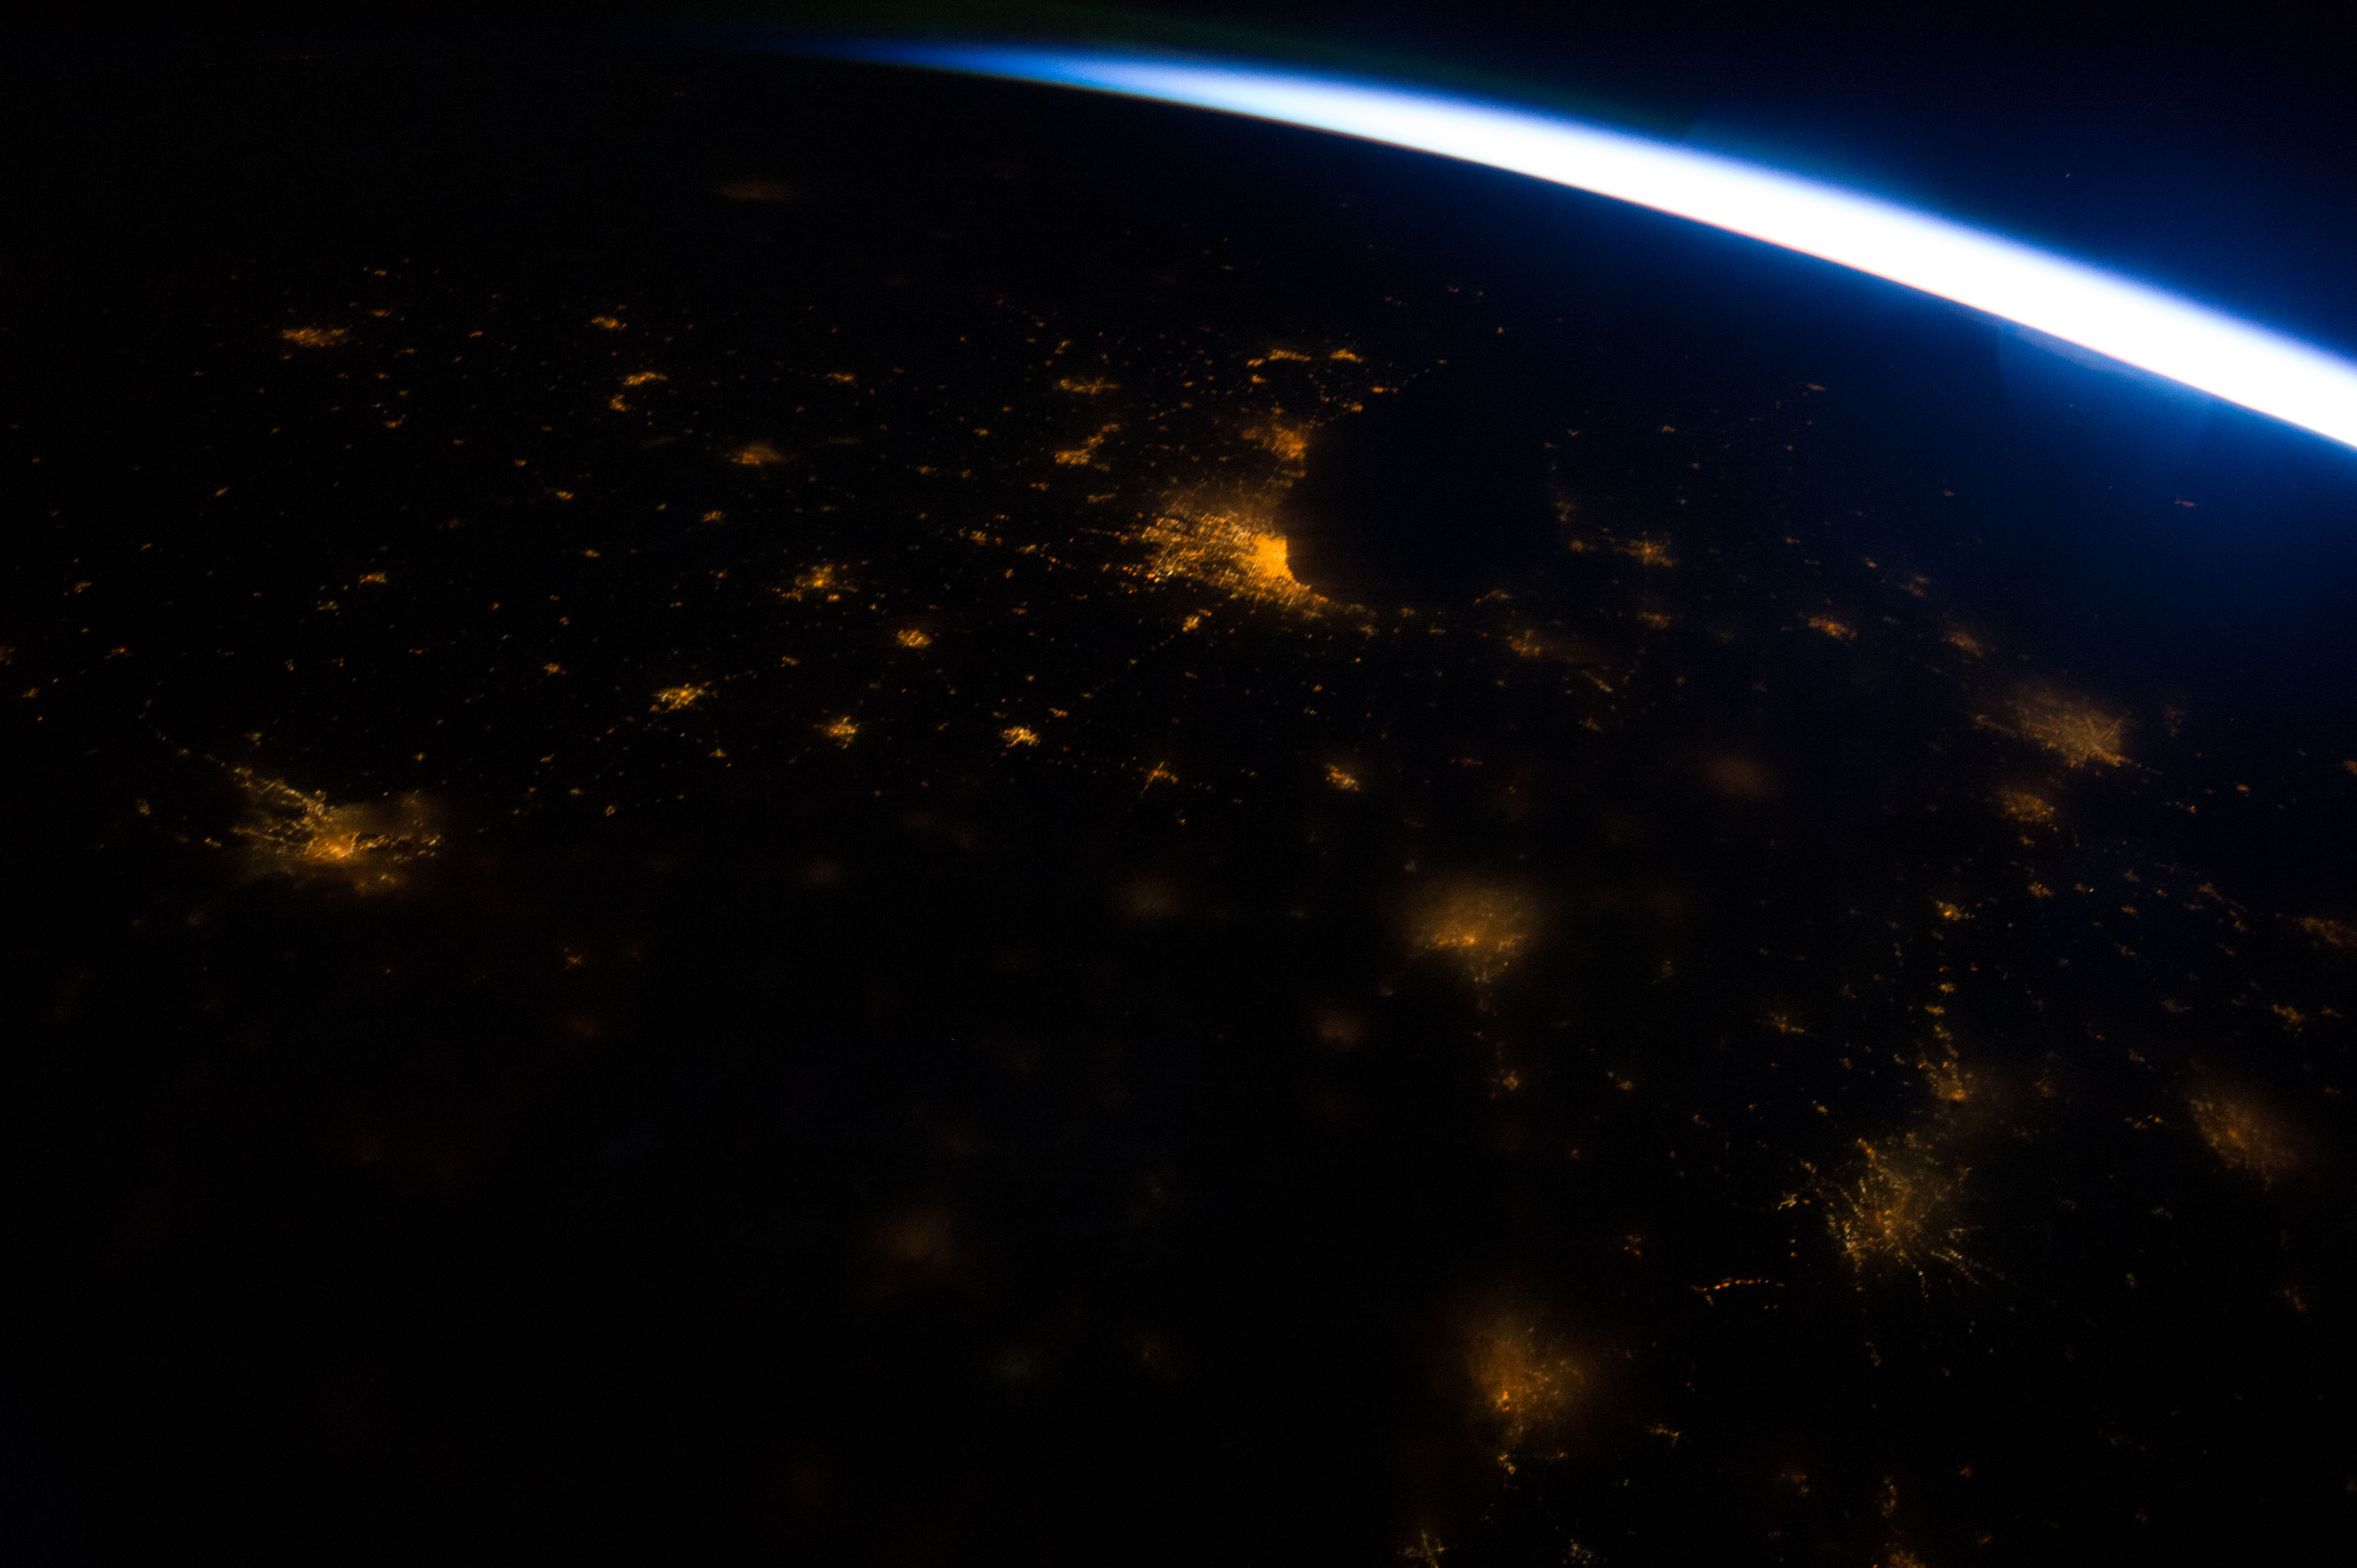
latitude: 41.9
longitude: -87.6
